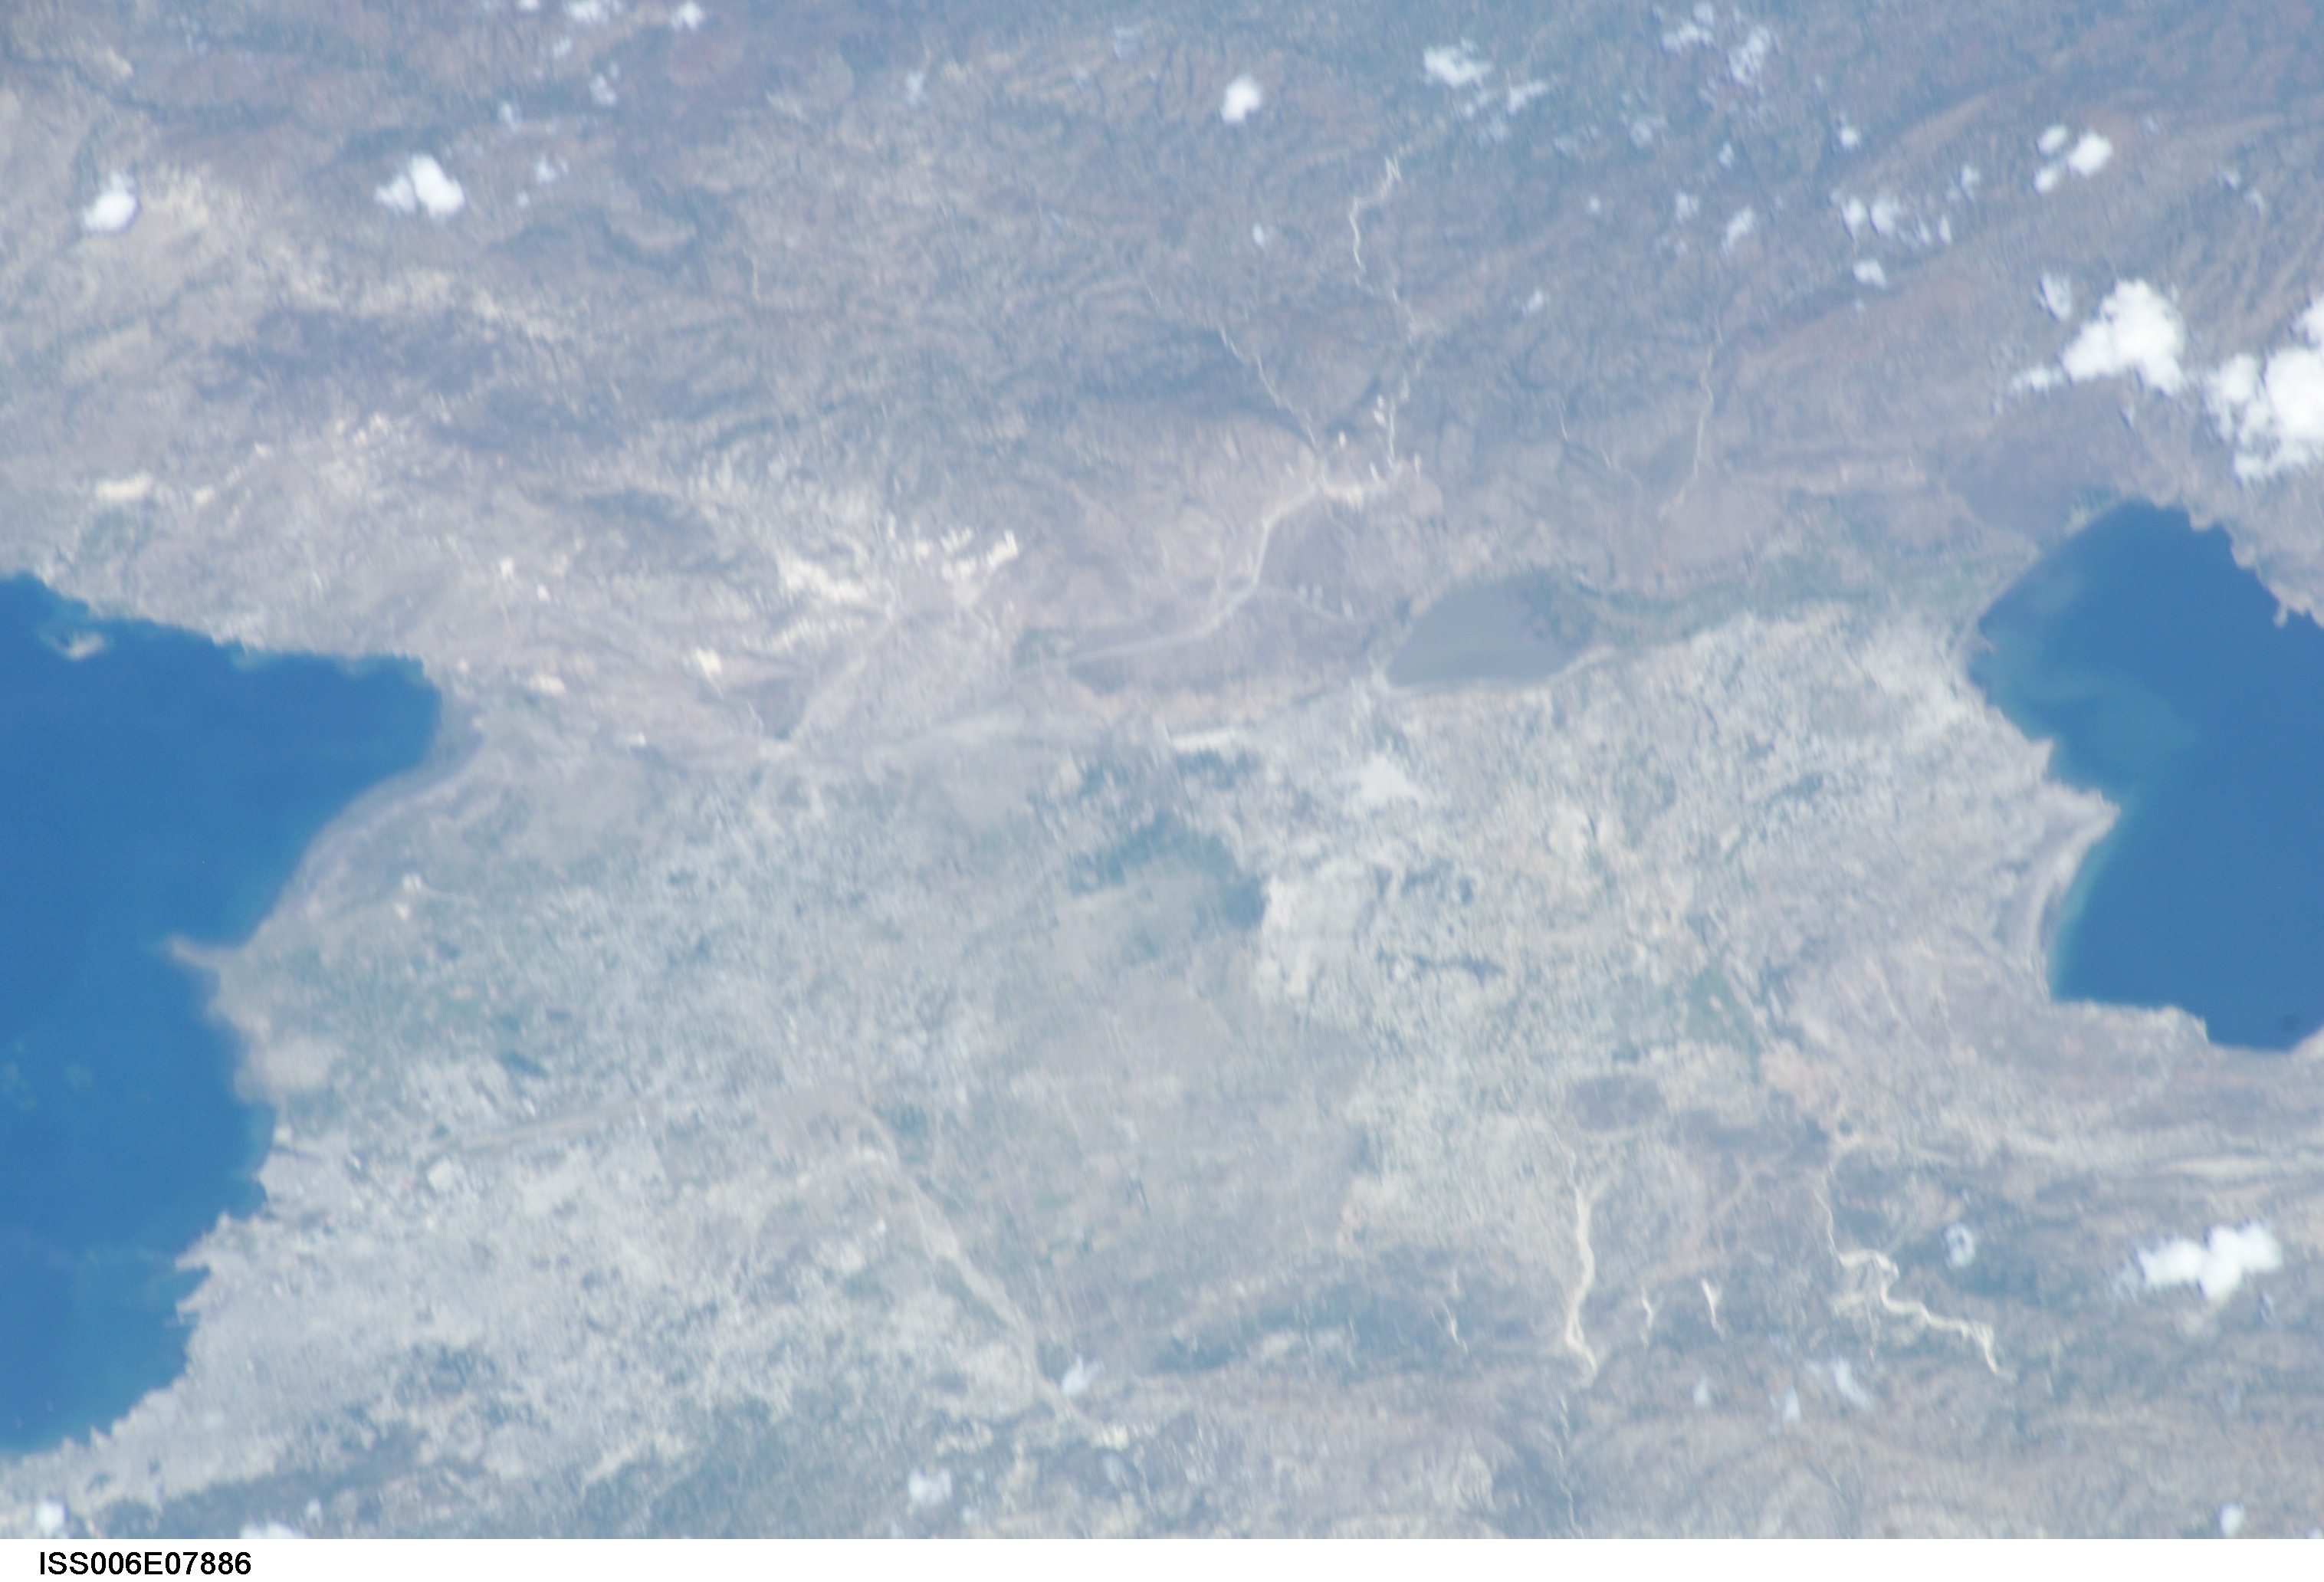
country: HAITI
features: PORT-AU-PRINCE, ETANG SAUMATRE
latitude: 18.5
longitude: -72.0
